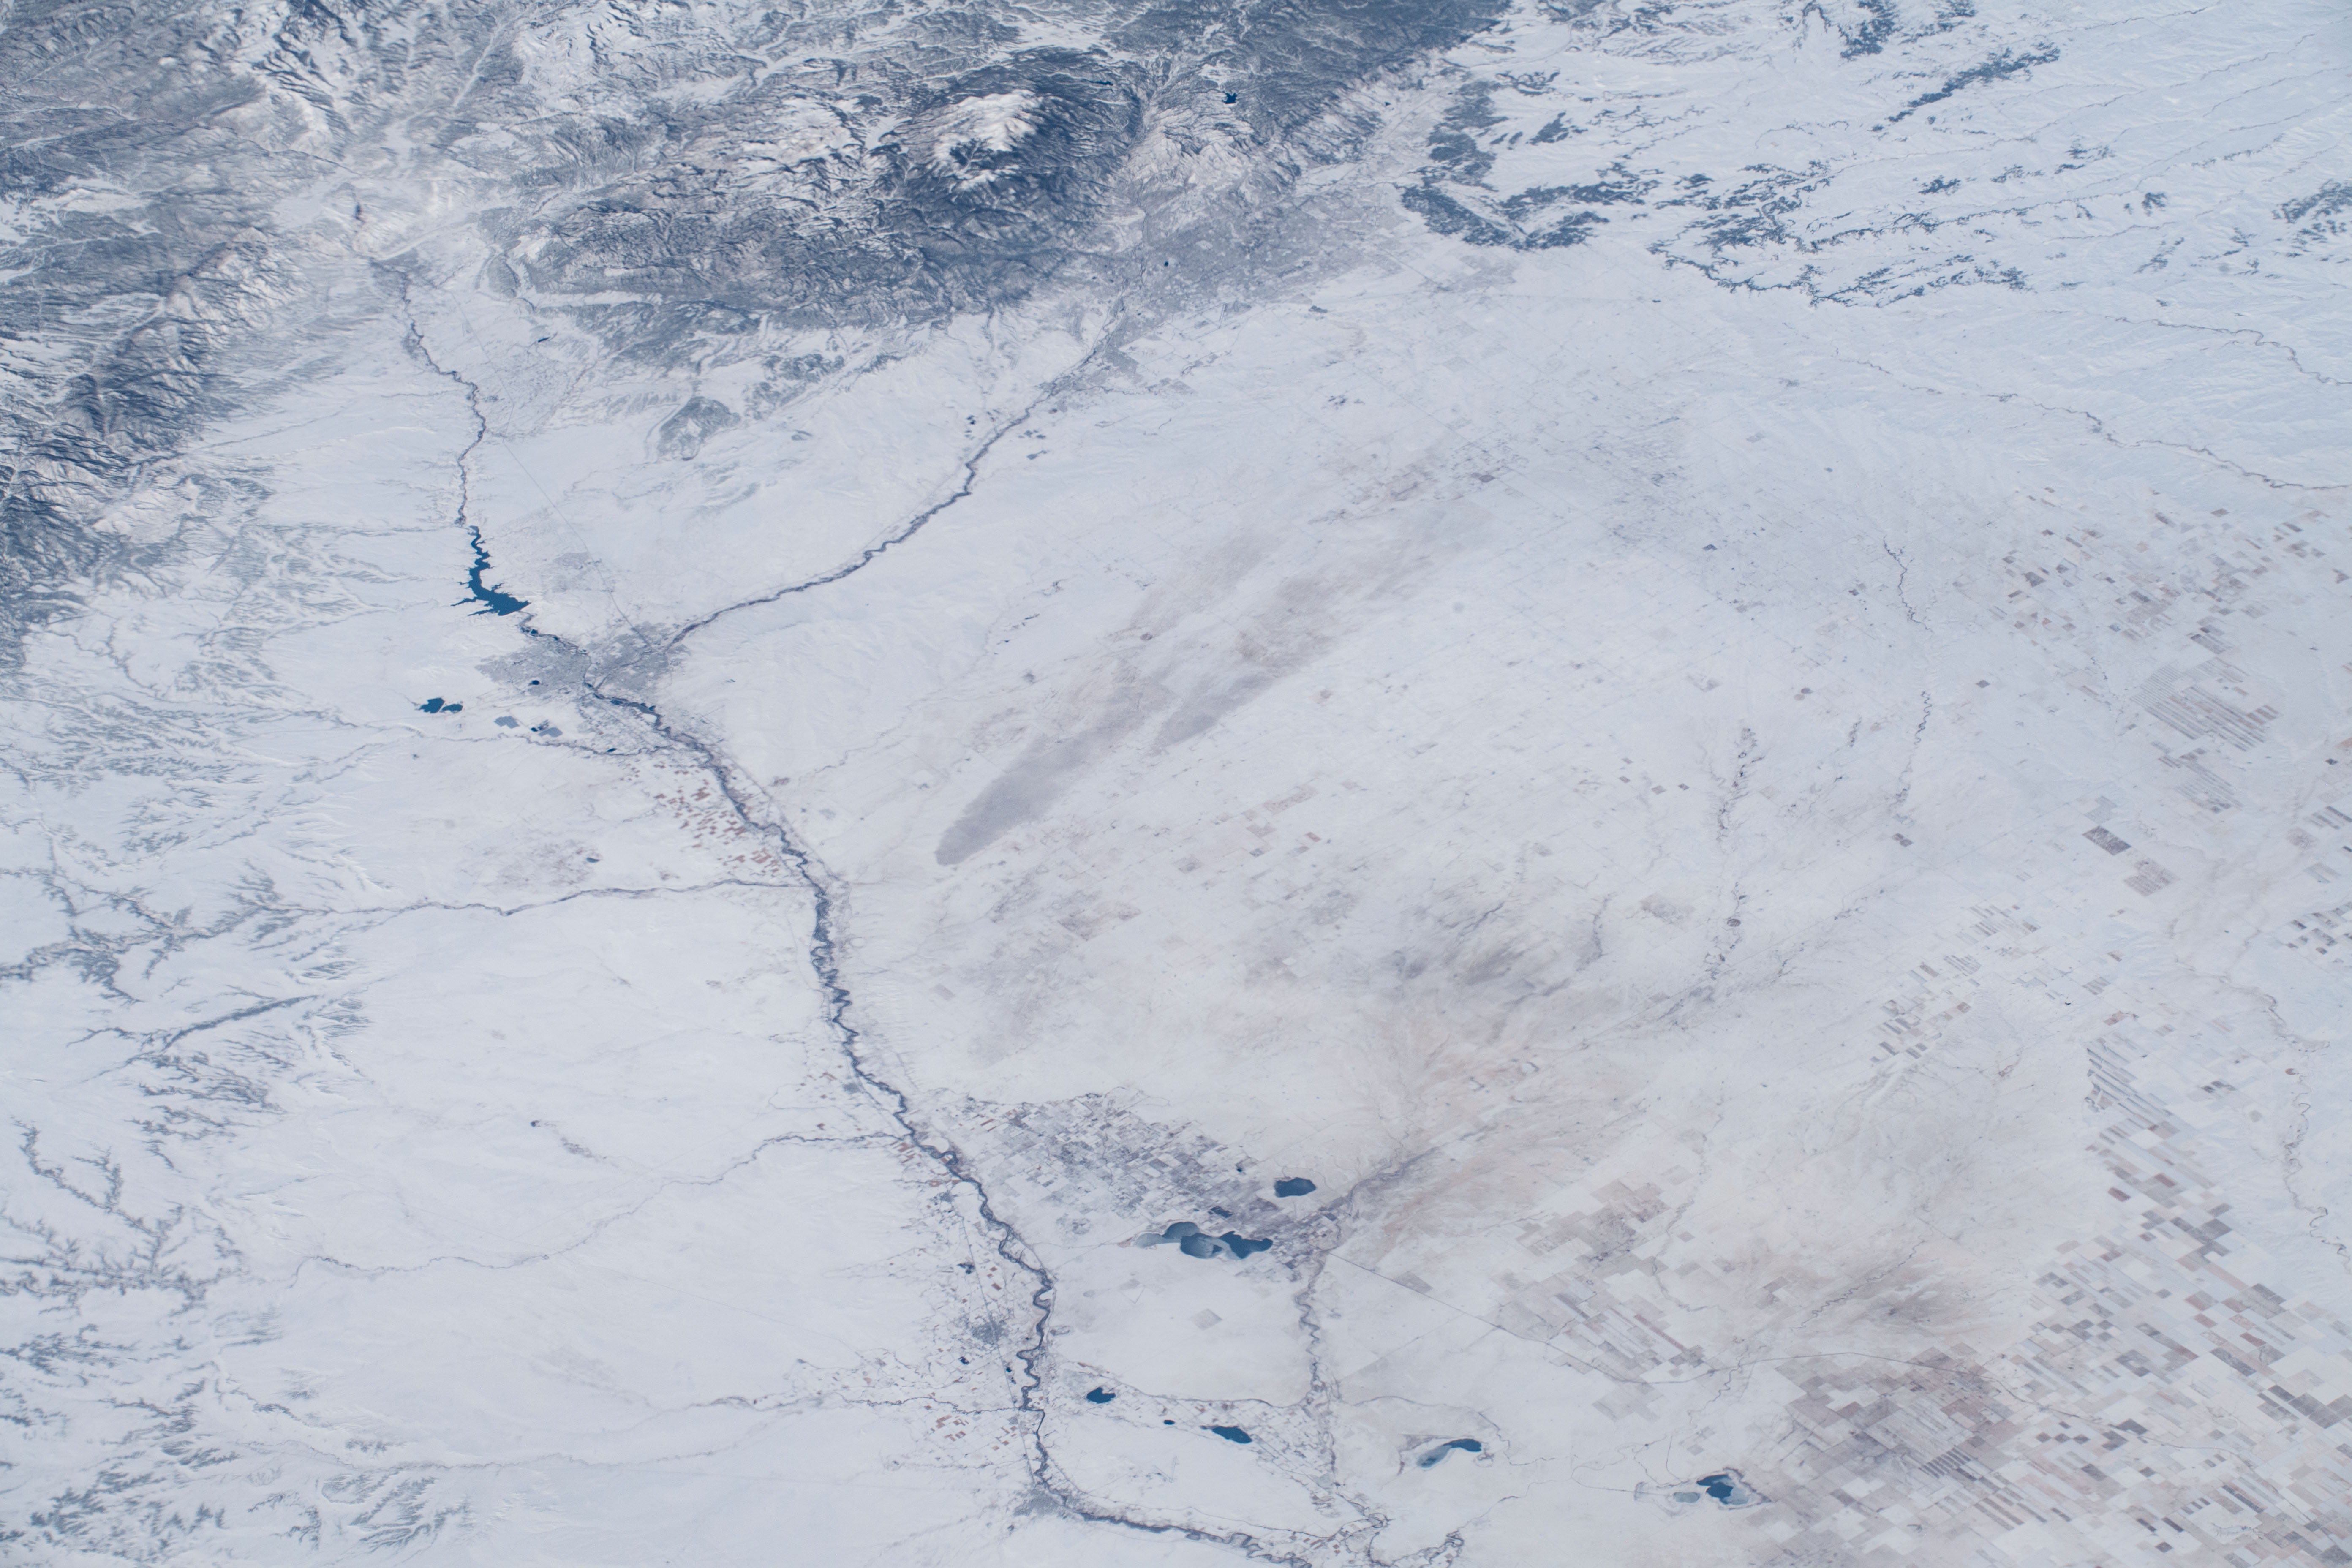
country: USA-COLORADO
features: FORT CARSON, COLORADO SPRINGS, PUEBLO RESERVOIR, COLORADO
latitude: 38.5
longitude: -104.1
